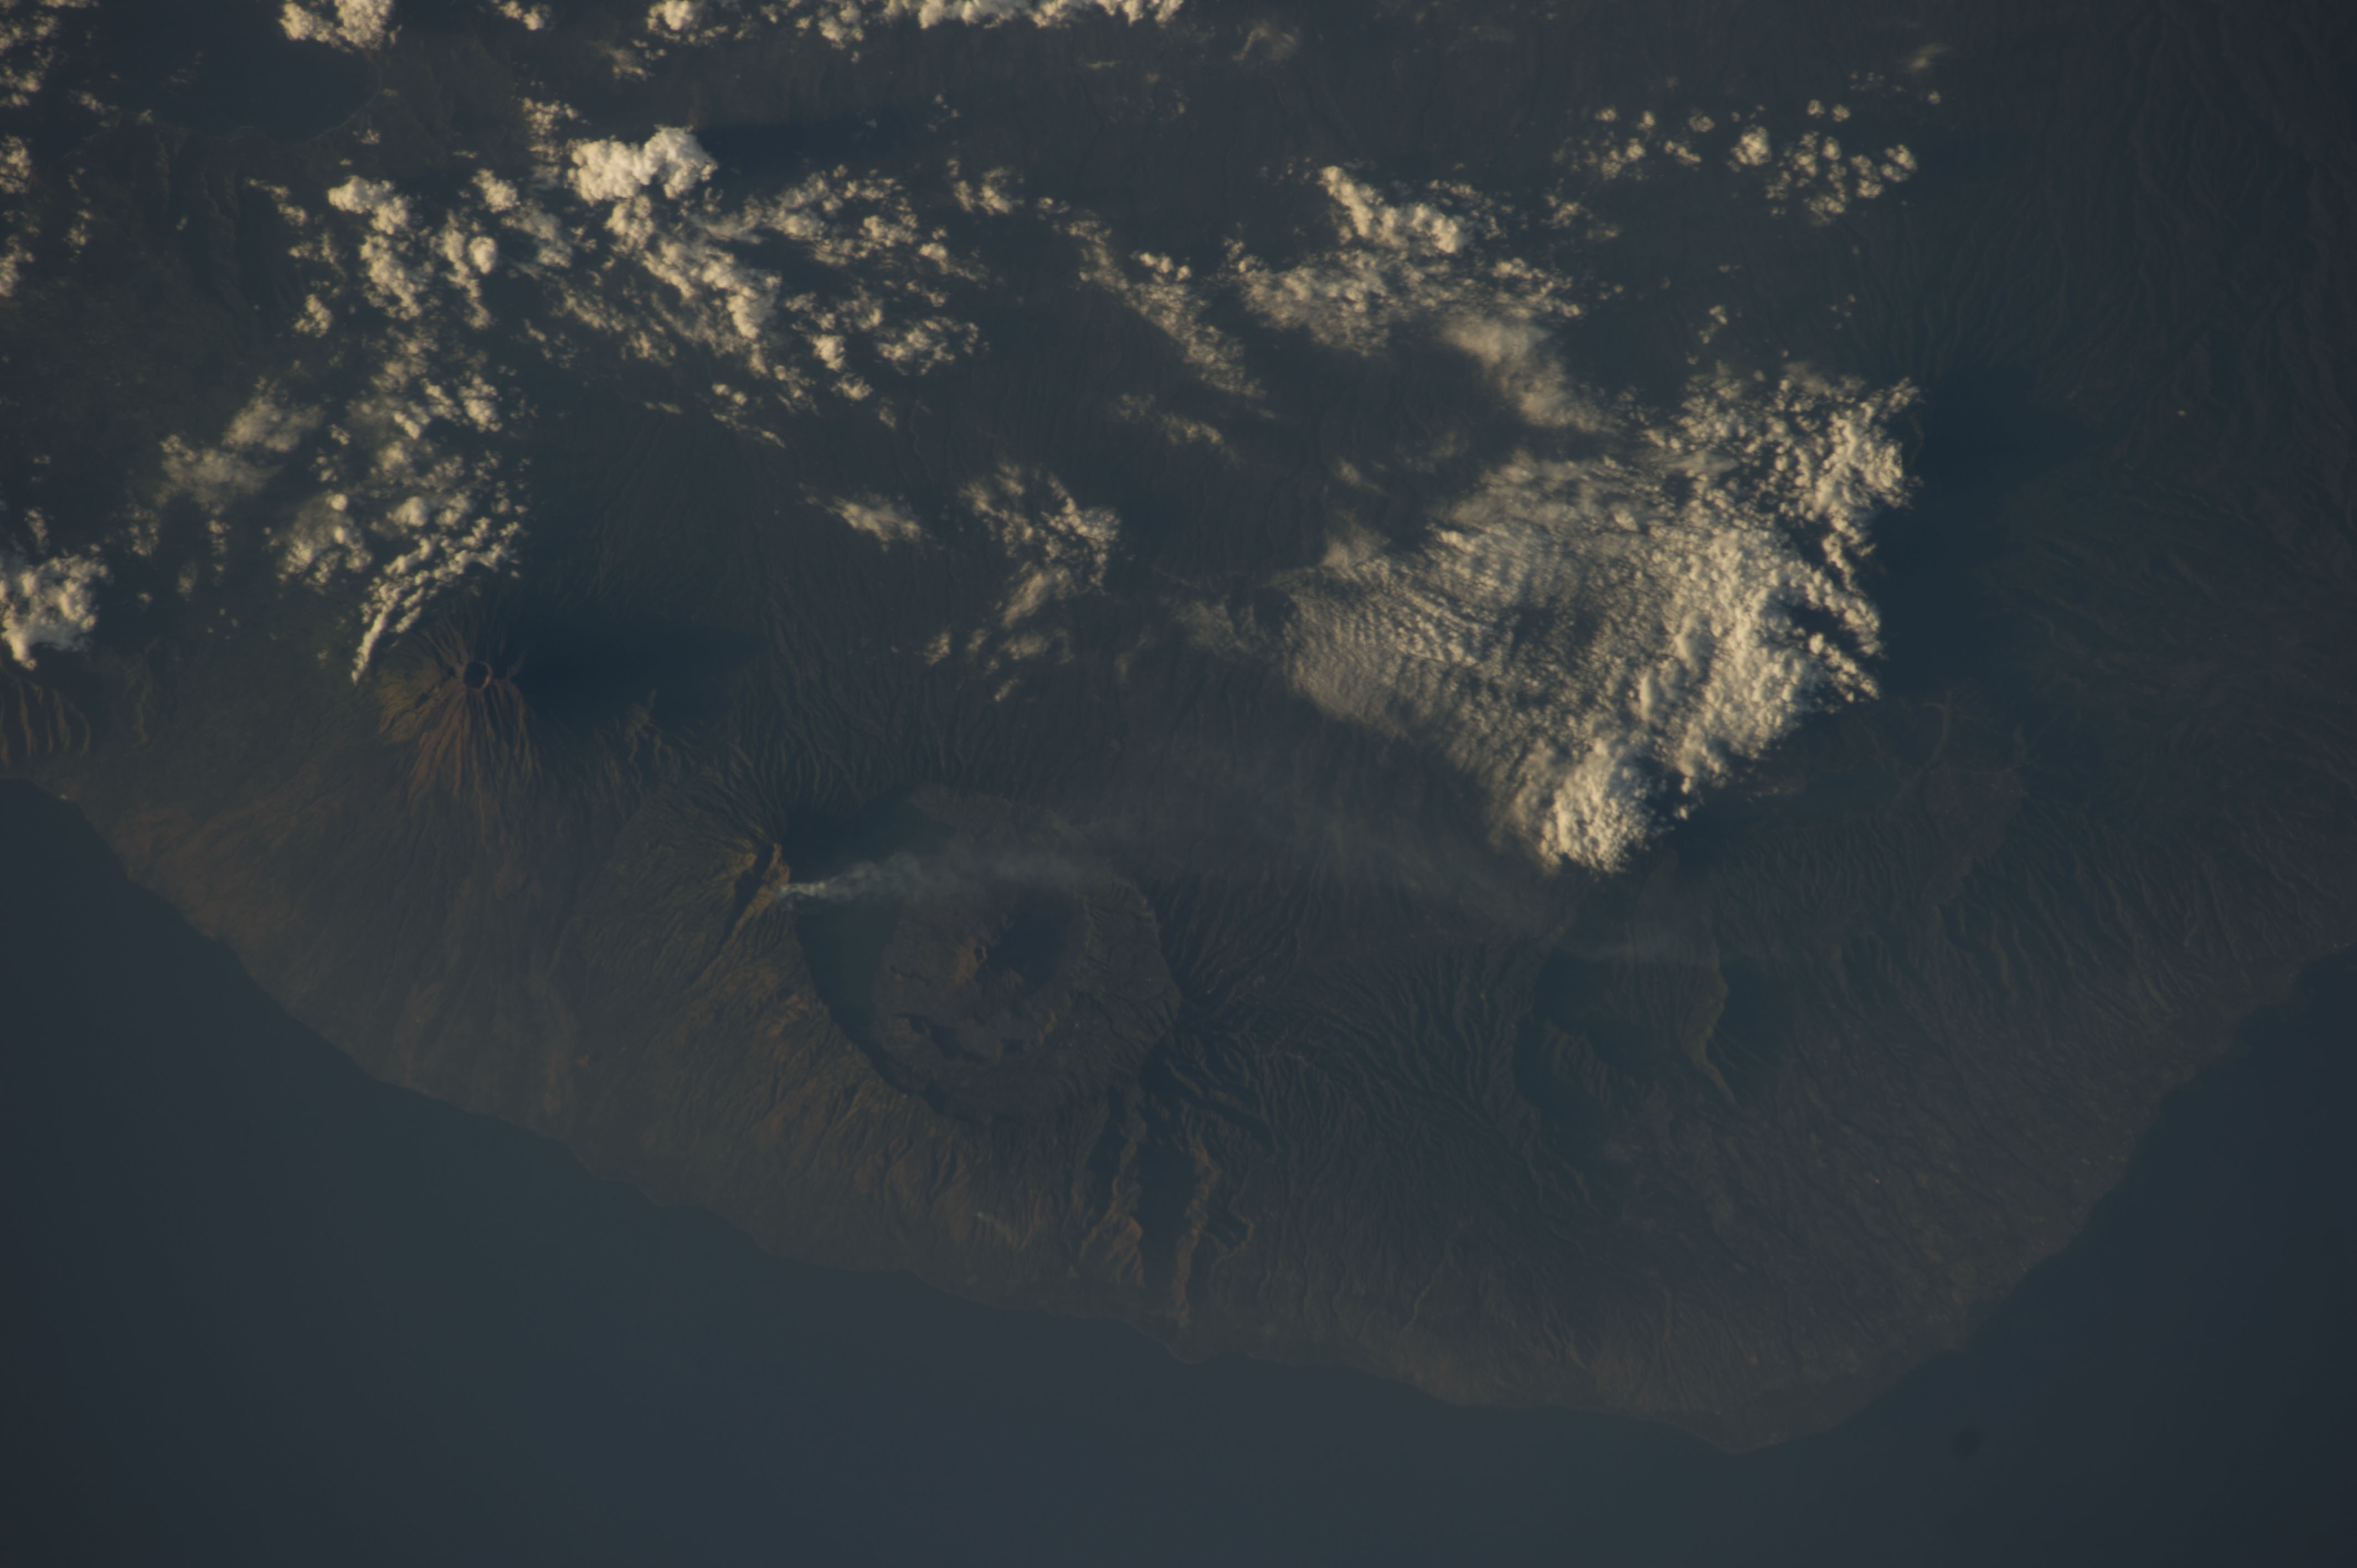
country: INDONESIA
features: MT. AGUNG, BALI S., DANAU BATUR L., SMK.
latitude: -8.3
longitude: 115.3
